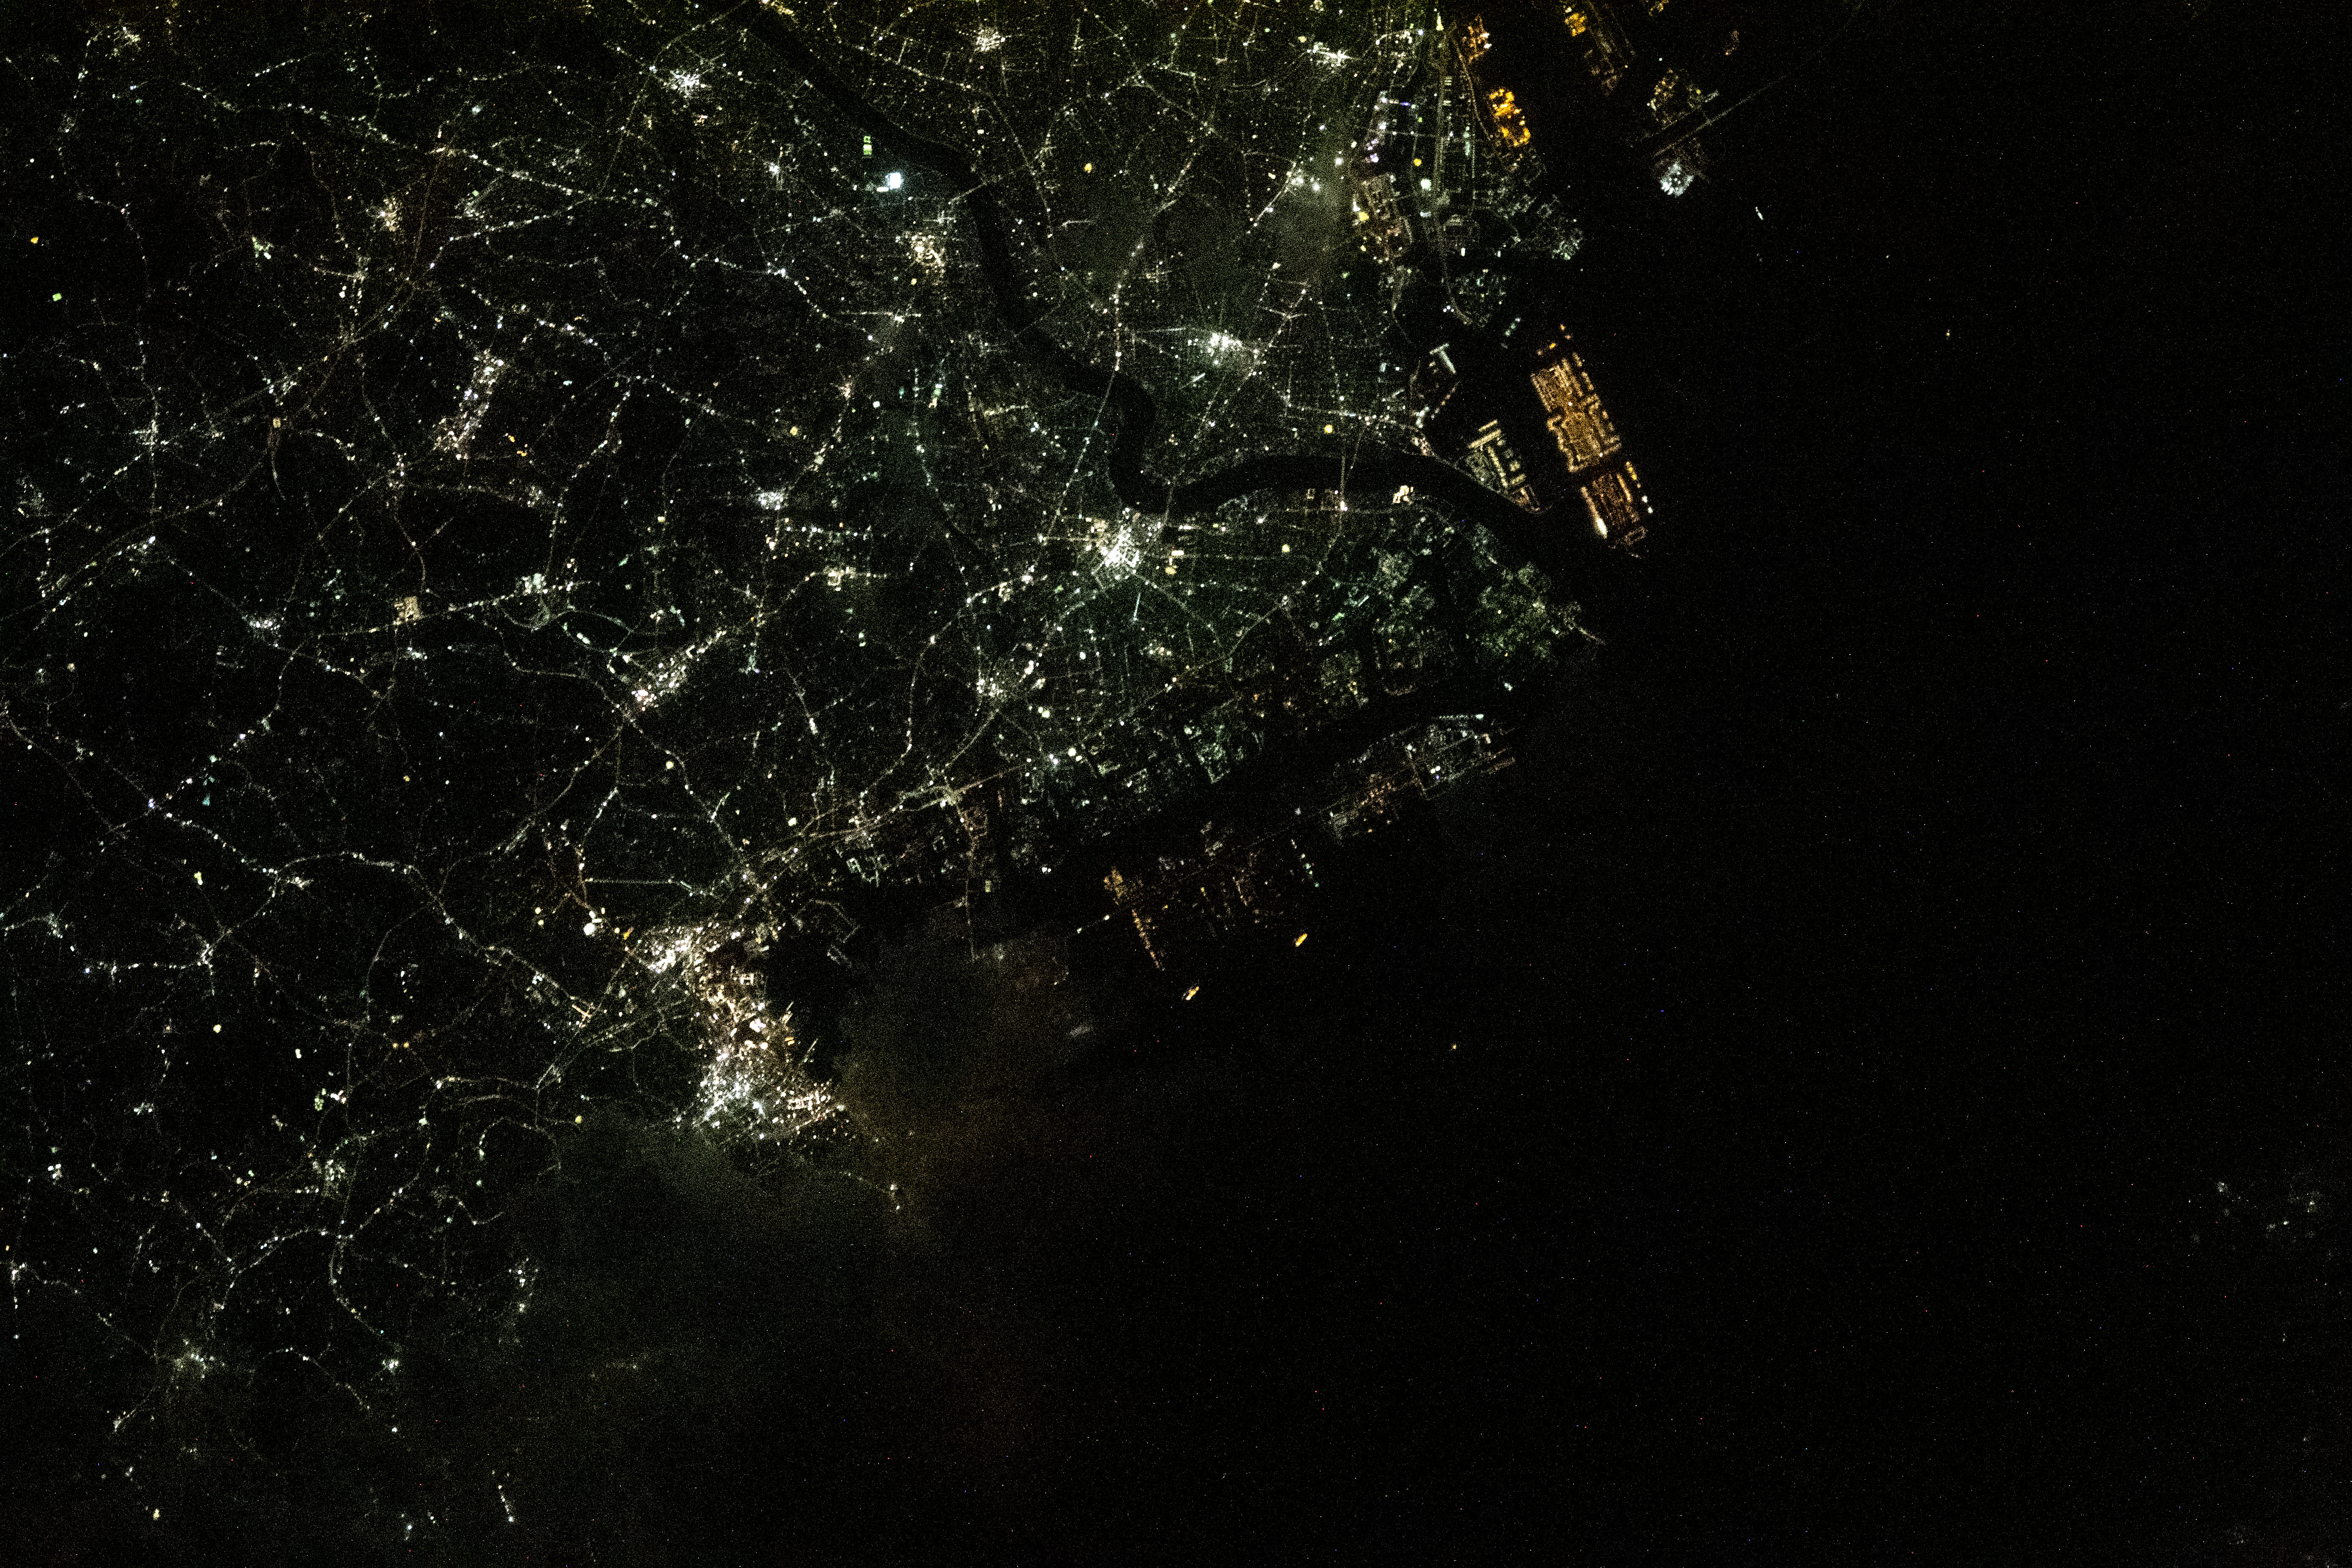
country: JAPAN
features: TOKYO AT NIGHT, TOMA RIVER, KAWASAKI AT NIGHT
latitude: 35.6
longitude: 139.6
